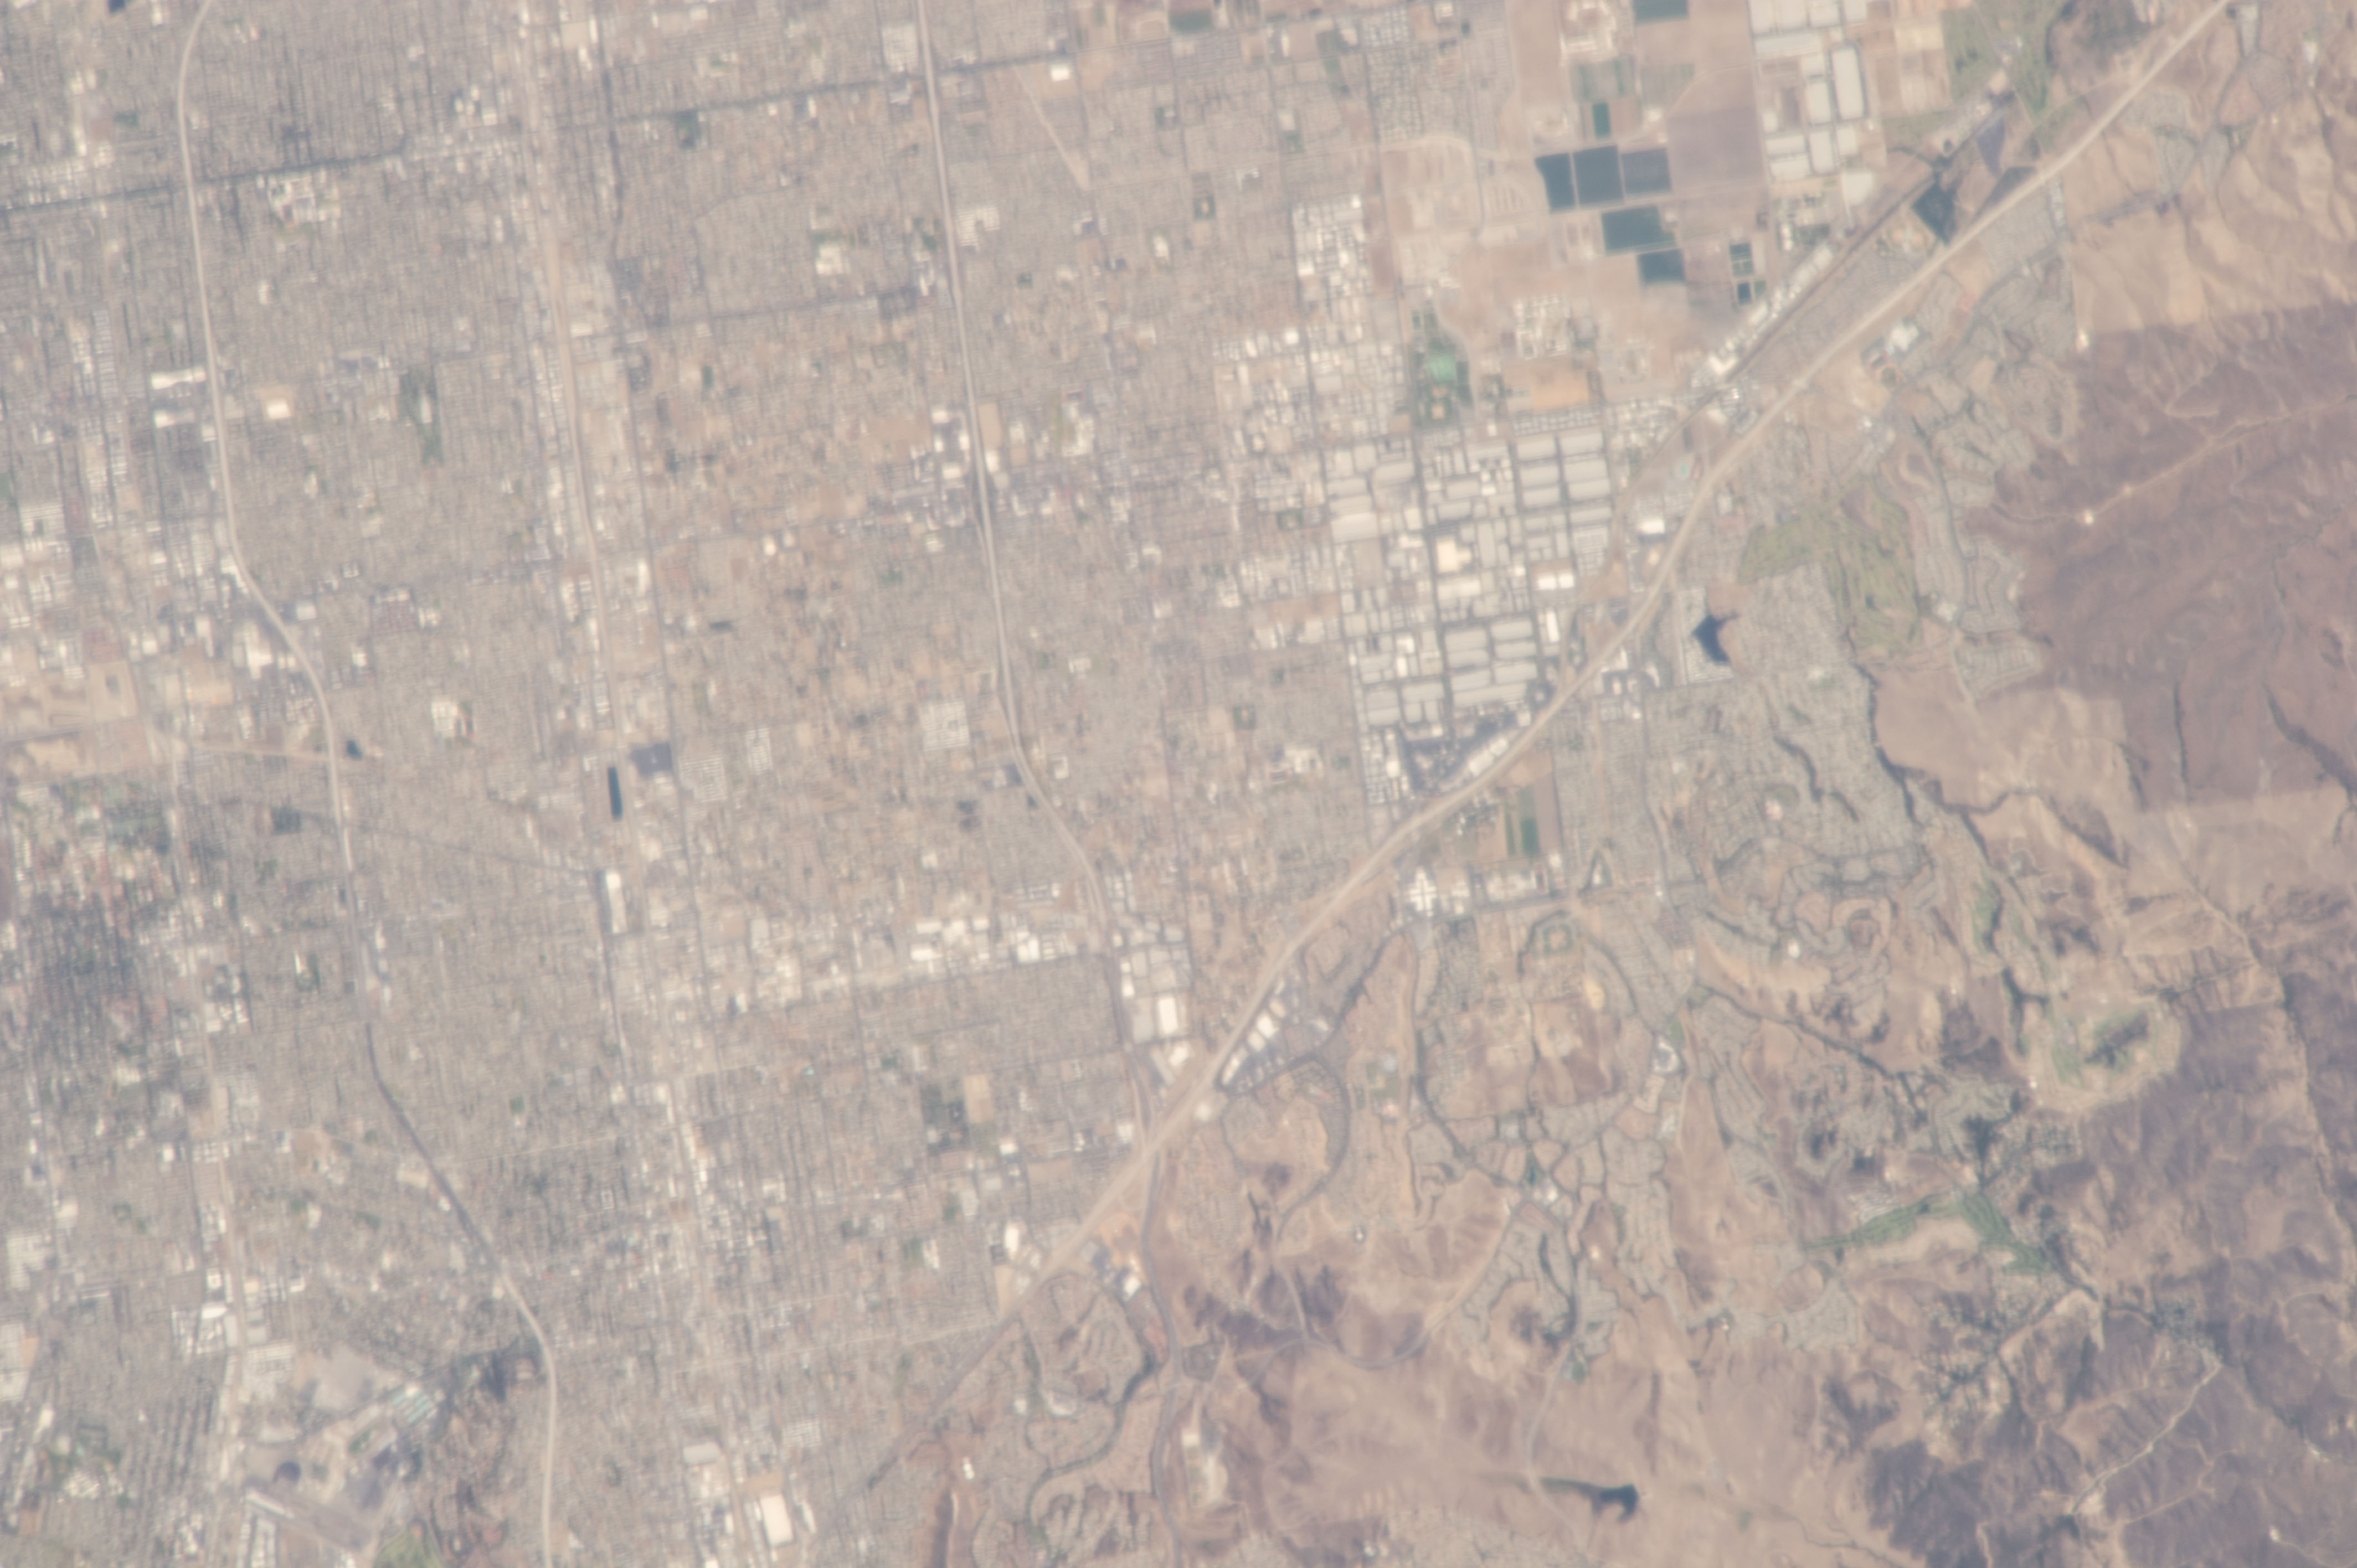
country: USA-CALIFORNIA
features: CY.
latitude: 34.0
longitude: -117.7
